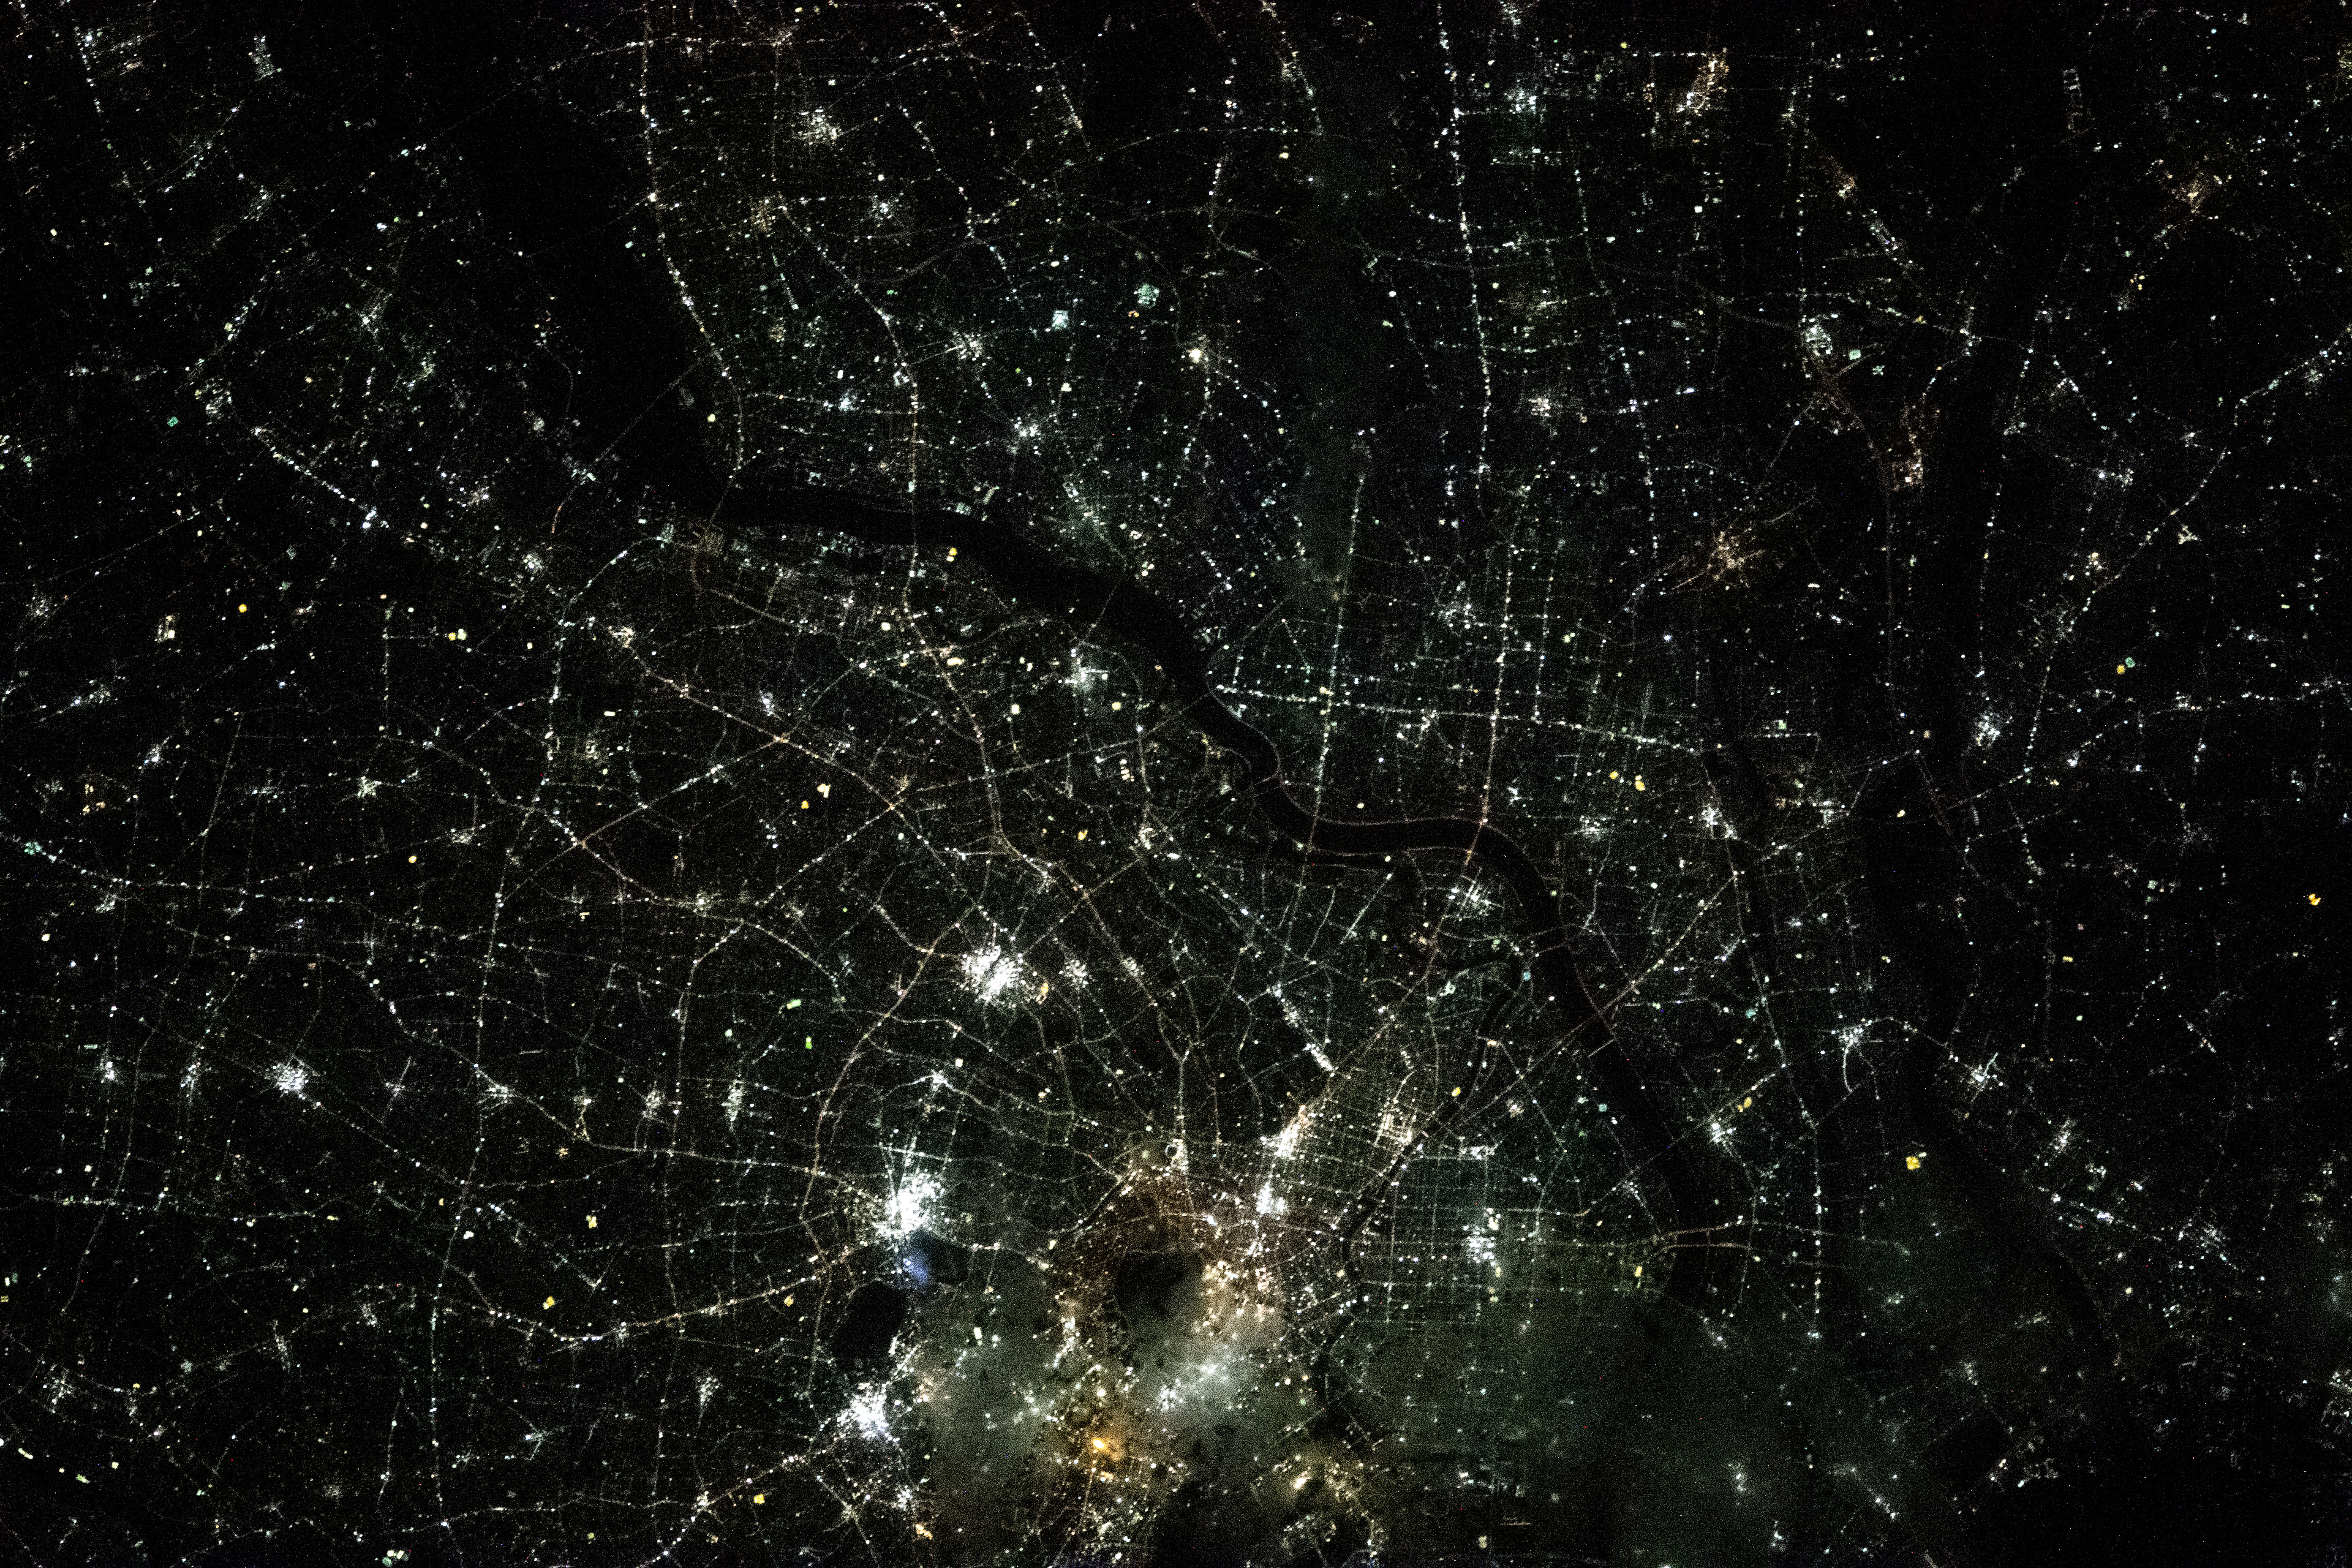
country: JAPAN
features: TOKYO AT NIGHT, ARAKAWA RIVER
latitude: 35.6
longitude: 139.8
